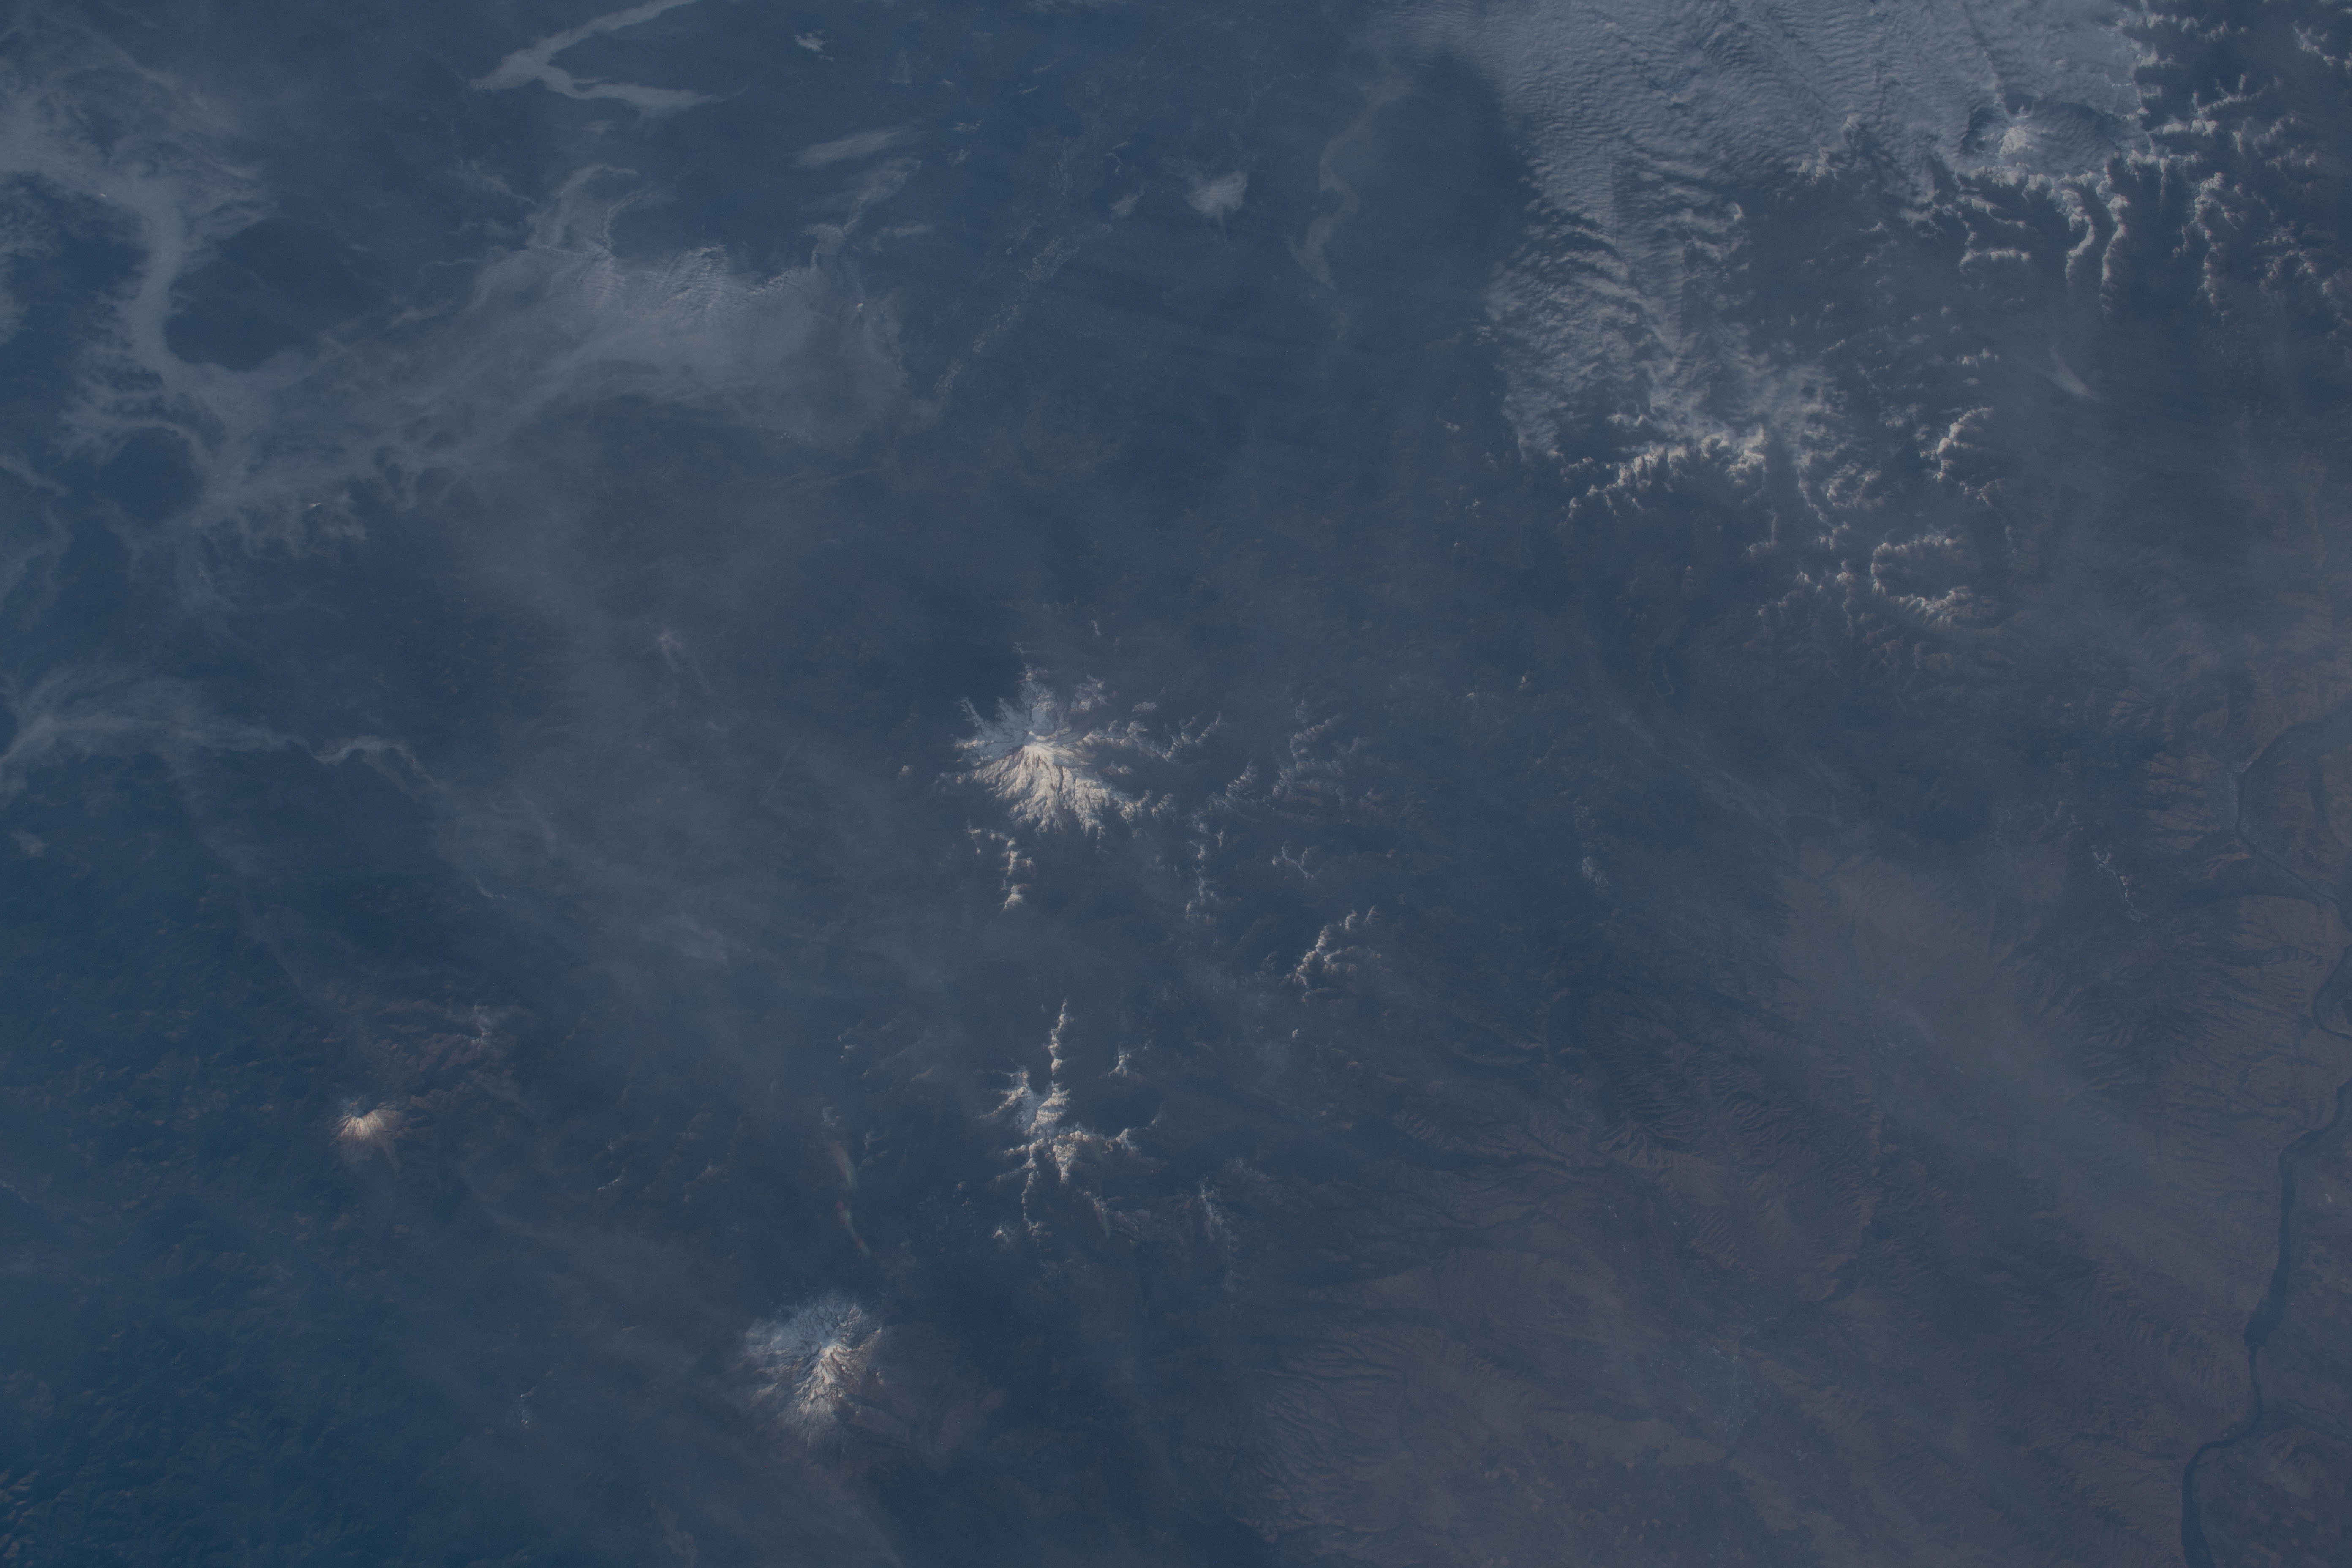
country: USA-WASHINGTON
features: MOUNT RAINIER, GILBERT PEAK MOUNT ADAMS
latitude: 47.0
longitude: -121.5
